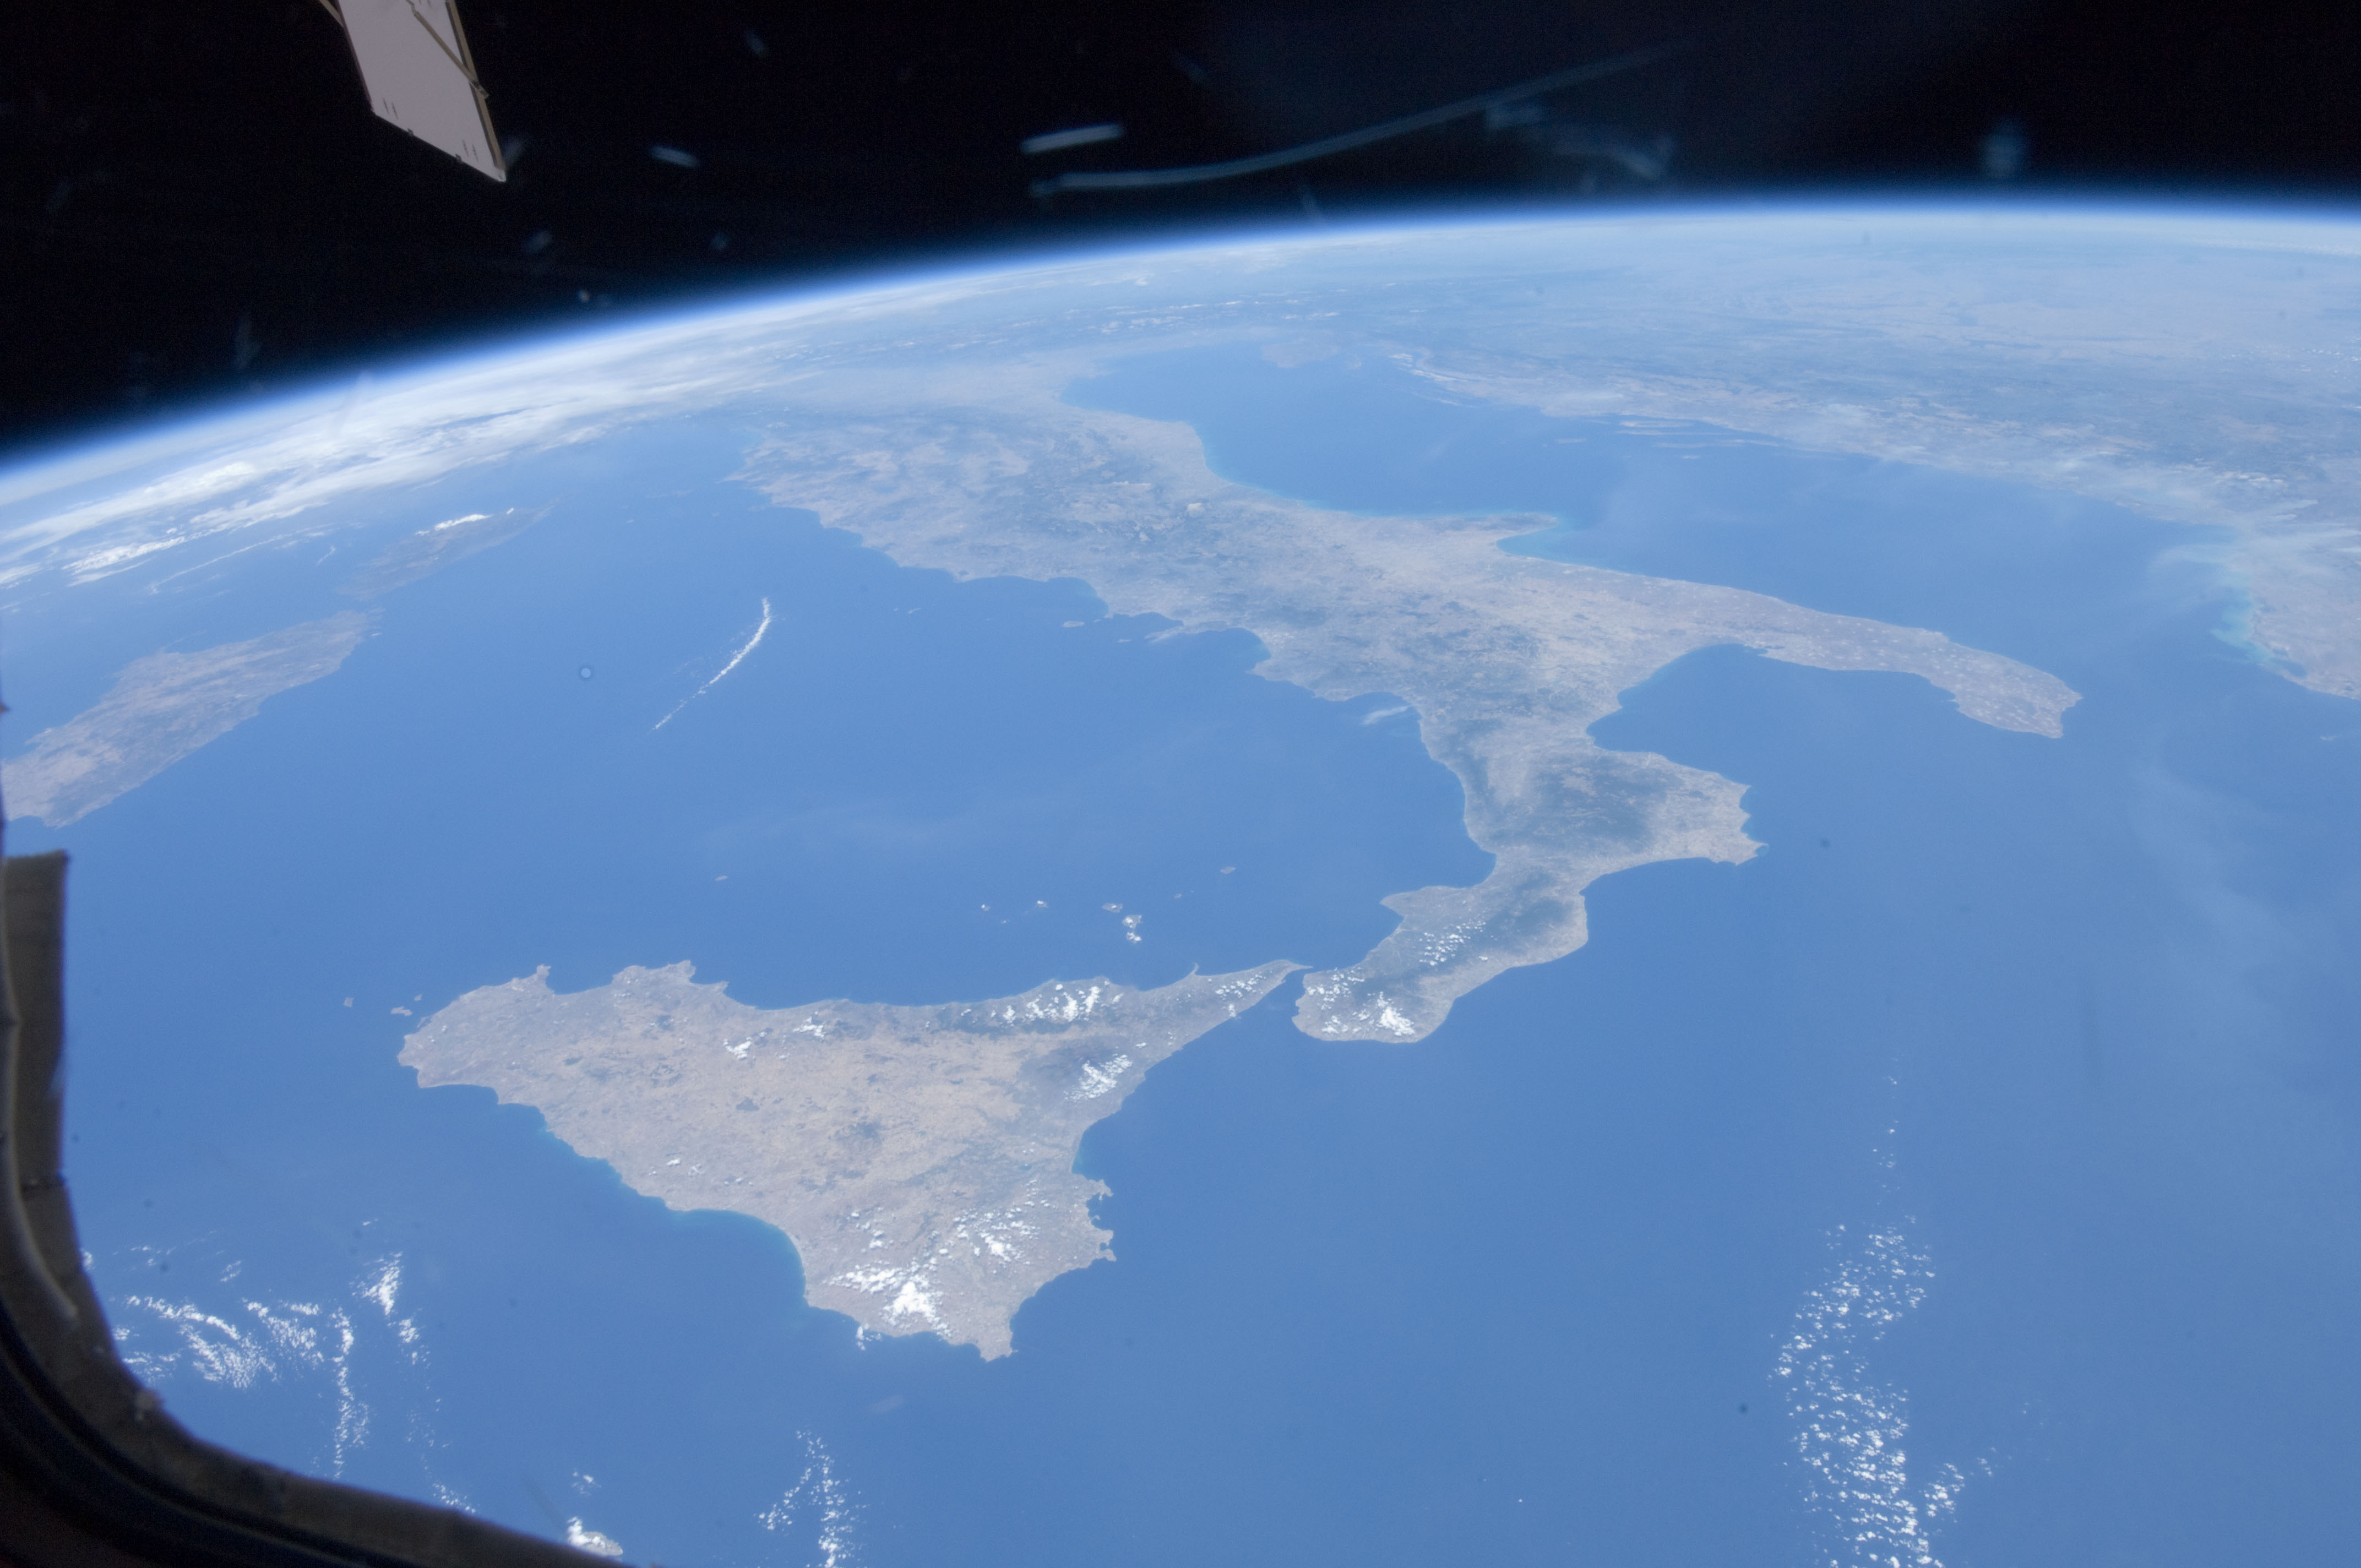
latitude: 40.0
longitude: 15.0
